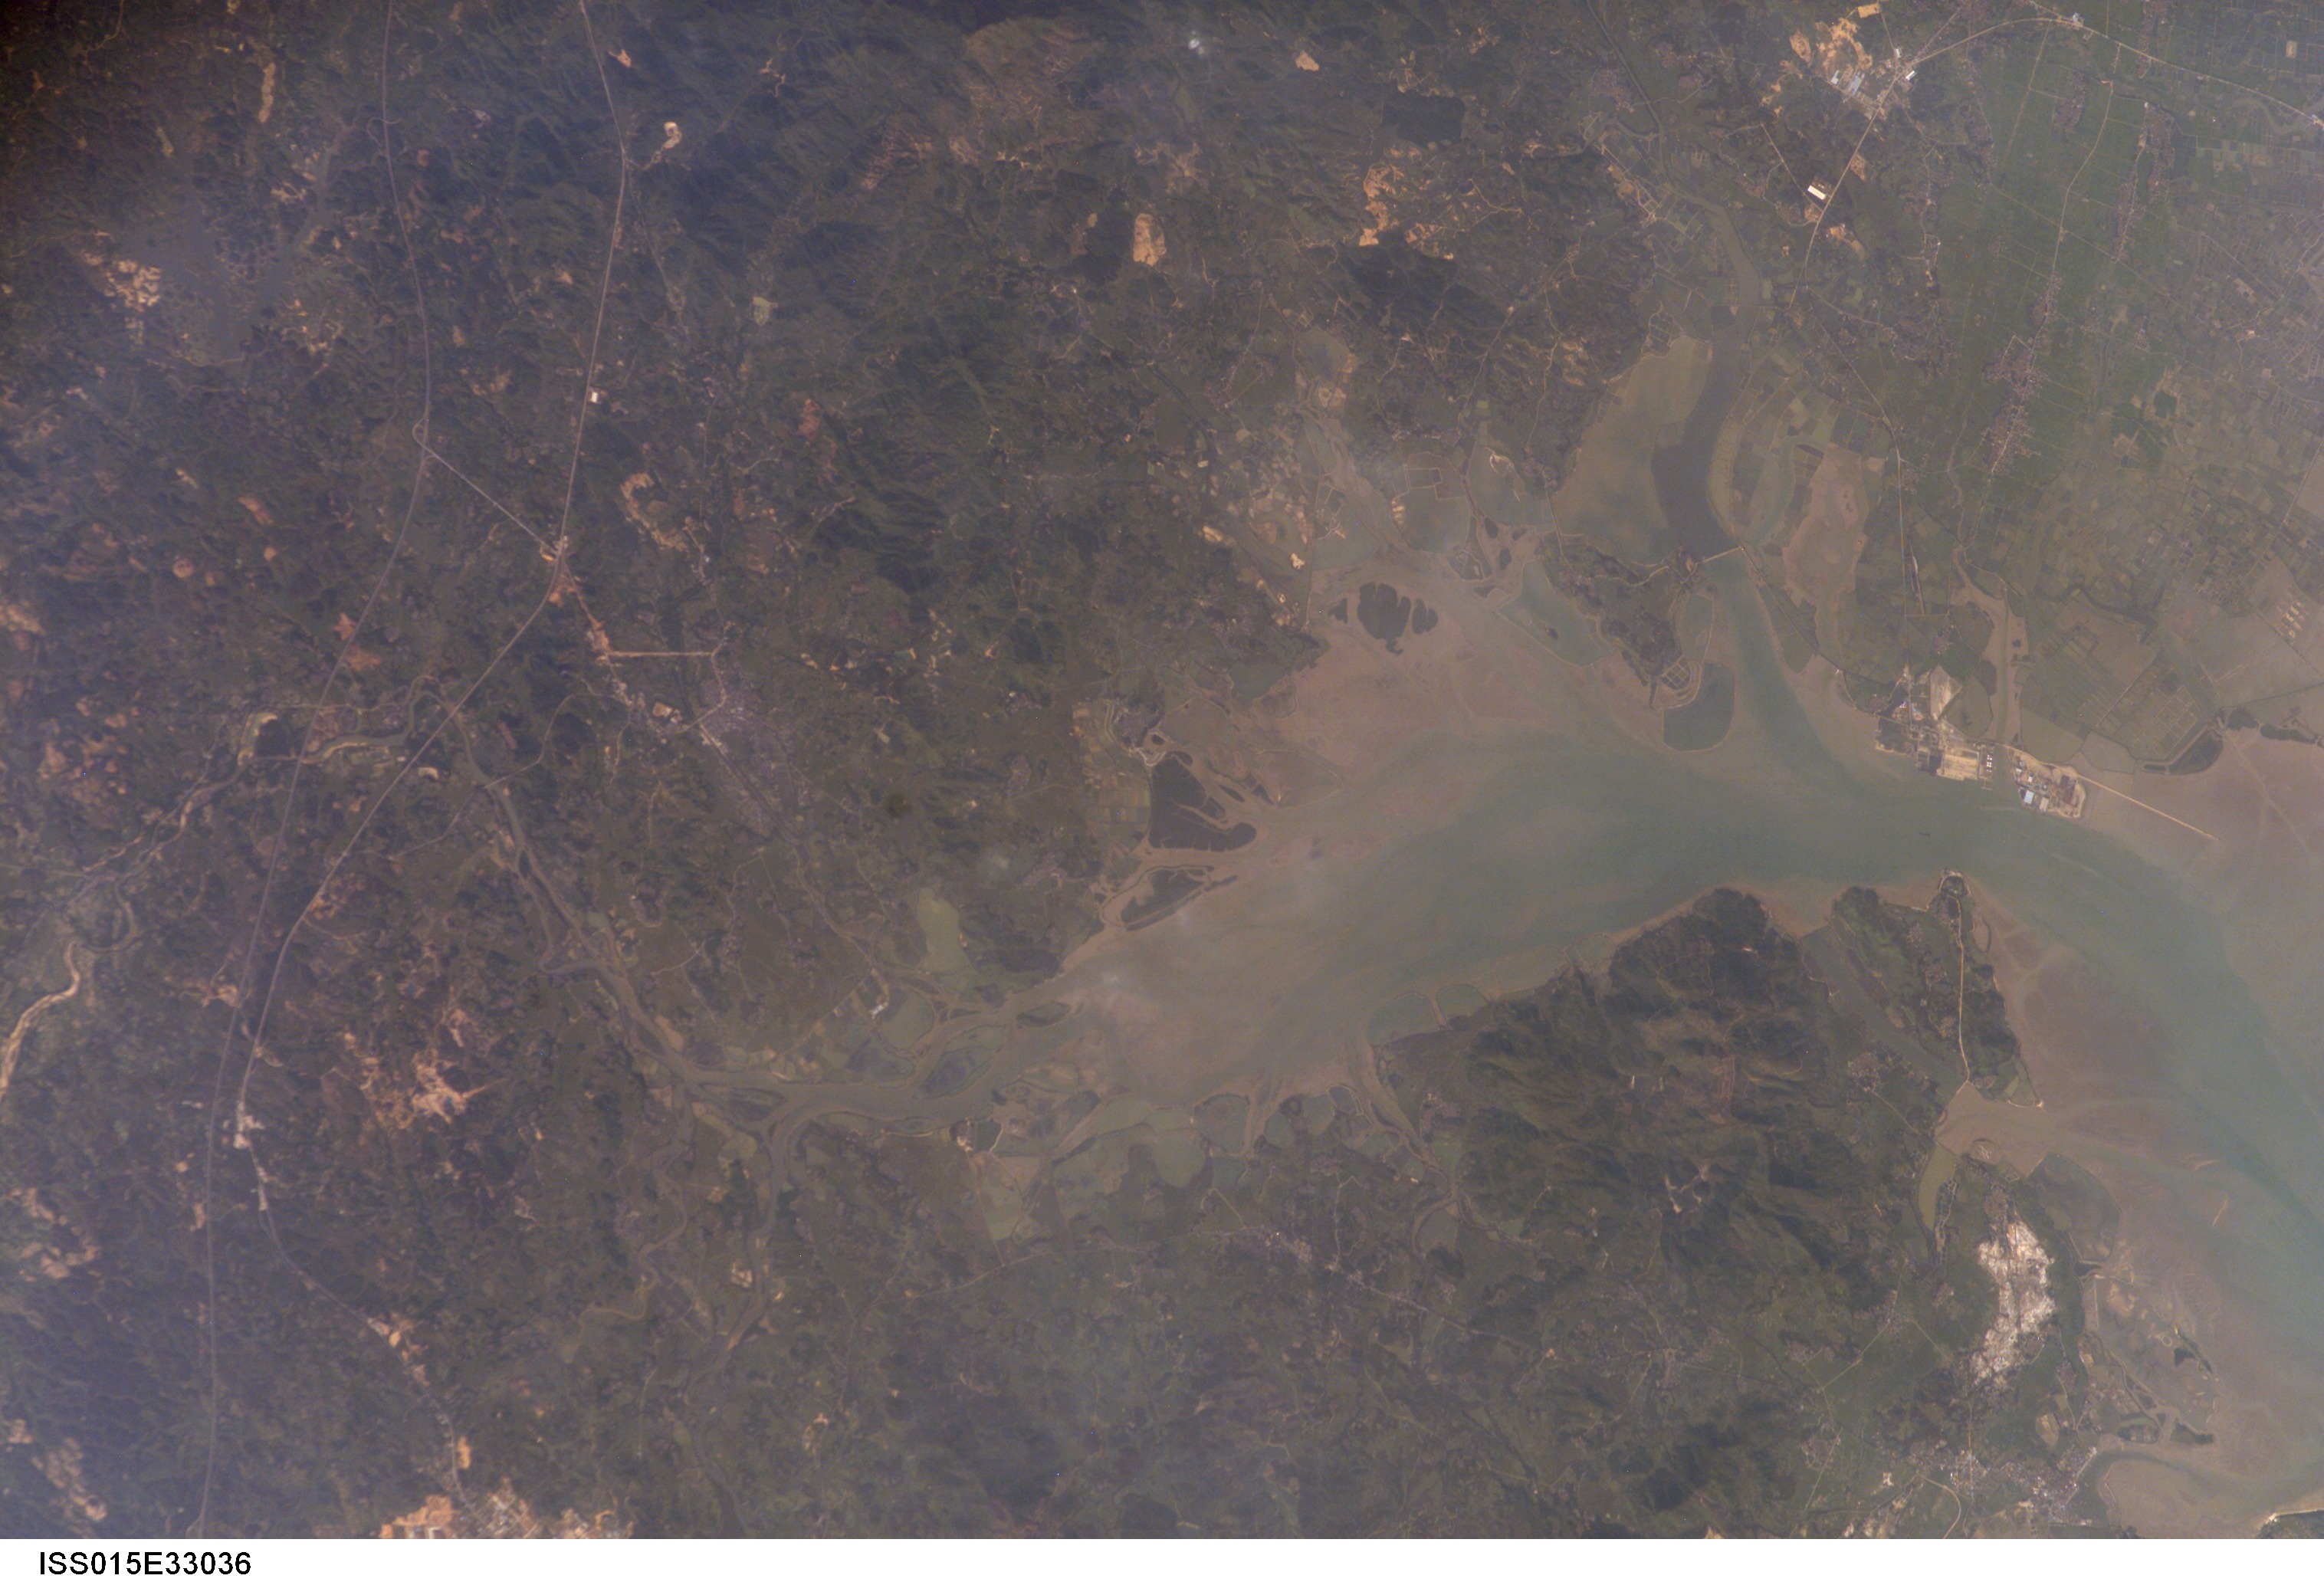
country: CHINA
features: ESTUARY SW. OF YANGJIANG, MTS.
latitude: 21.8
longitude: 111.8
